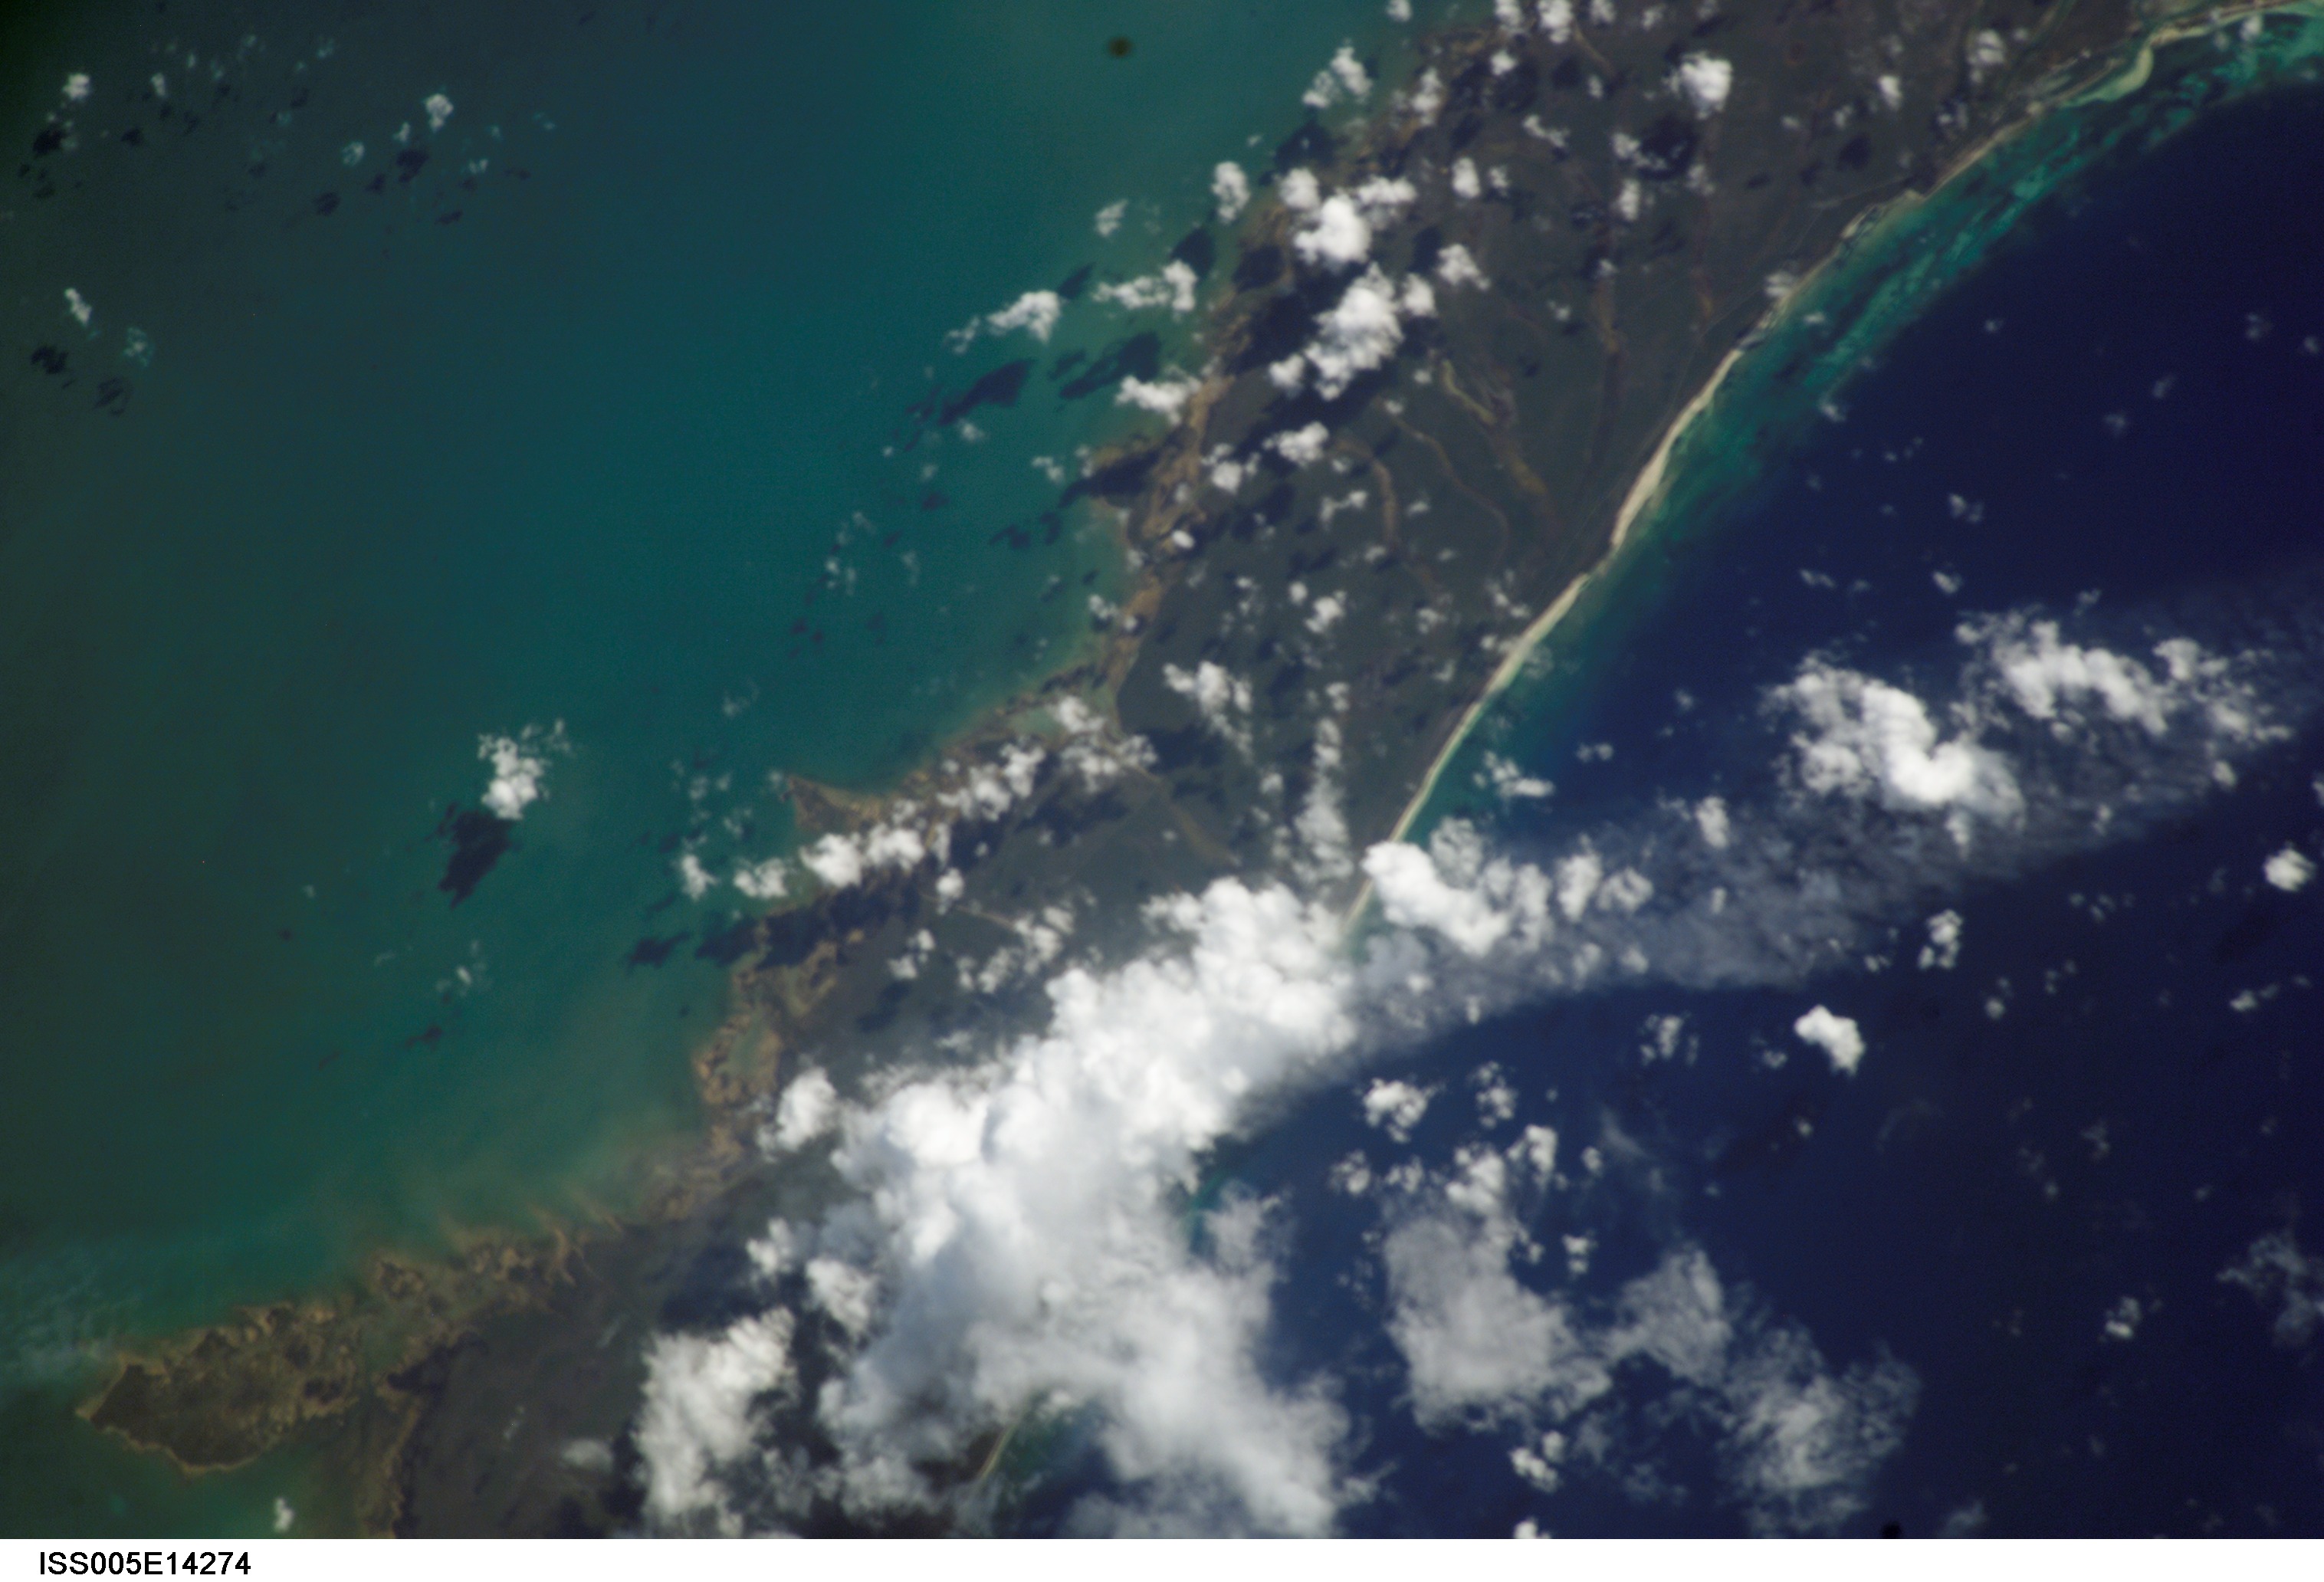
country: BAHAMAS
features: GRAND BAHAMA ISLAND
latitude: 26.7
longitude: -78.2
